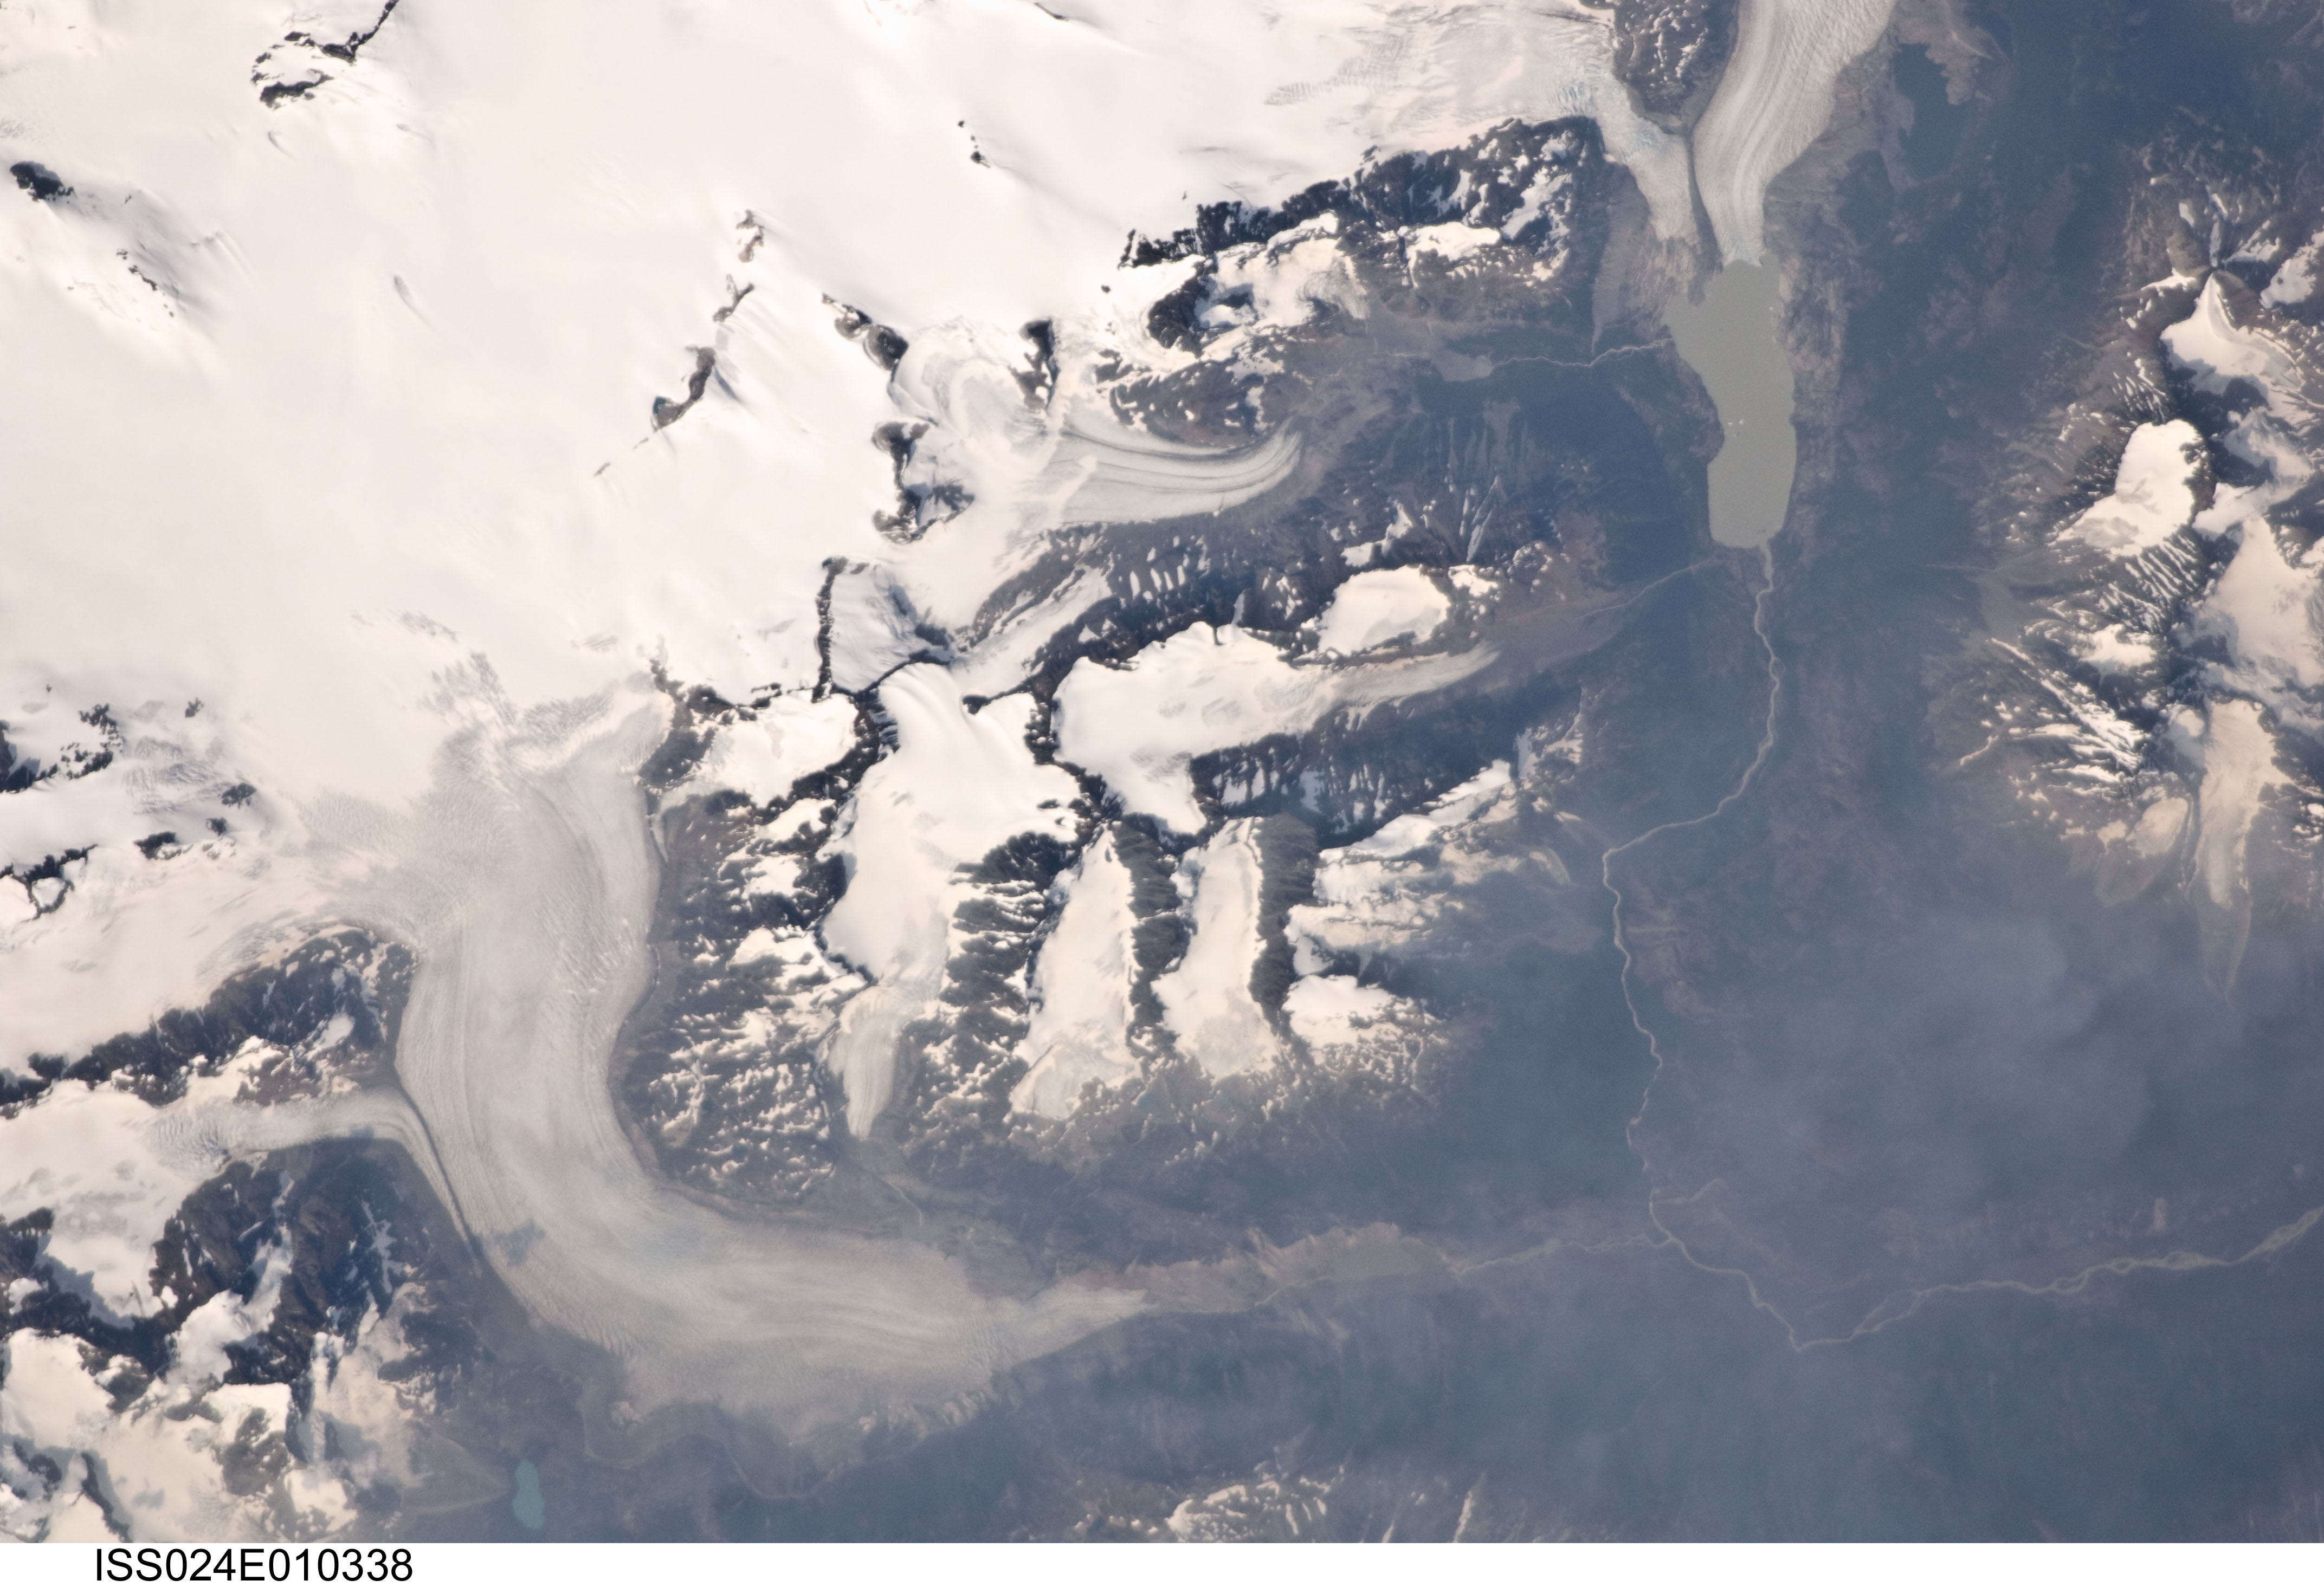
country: CANADA-BC
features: MONARCH ICEFIELD, TALCHAKO GL.
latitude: 52.0
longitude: -126.0
